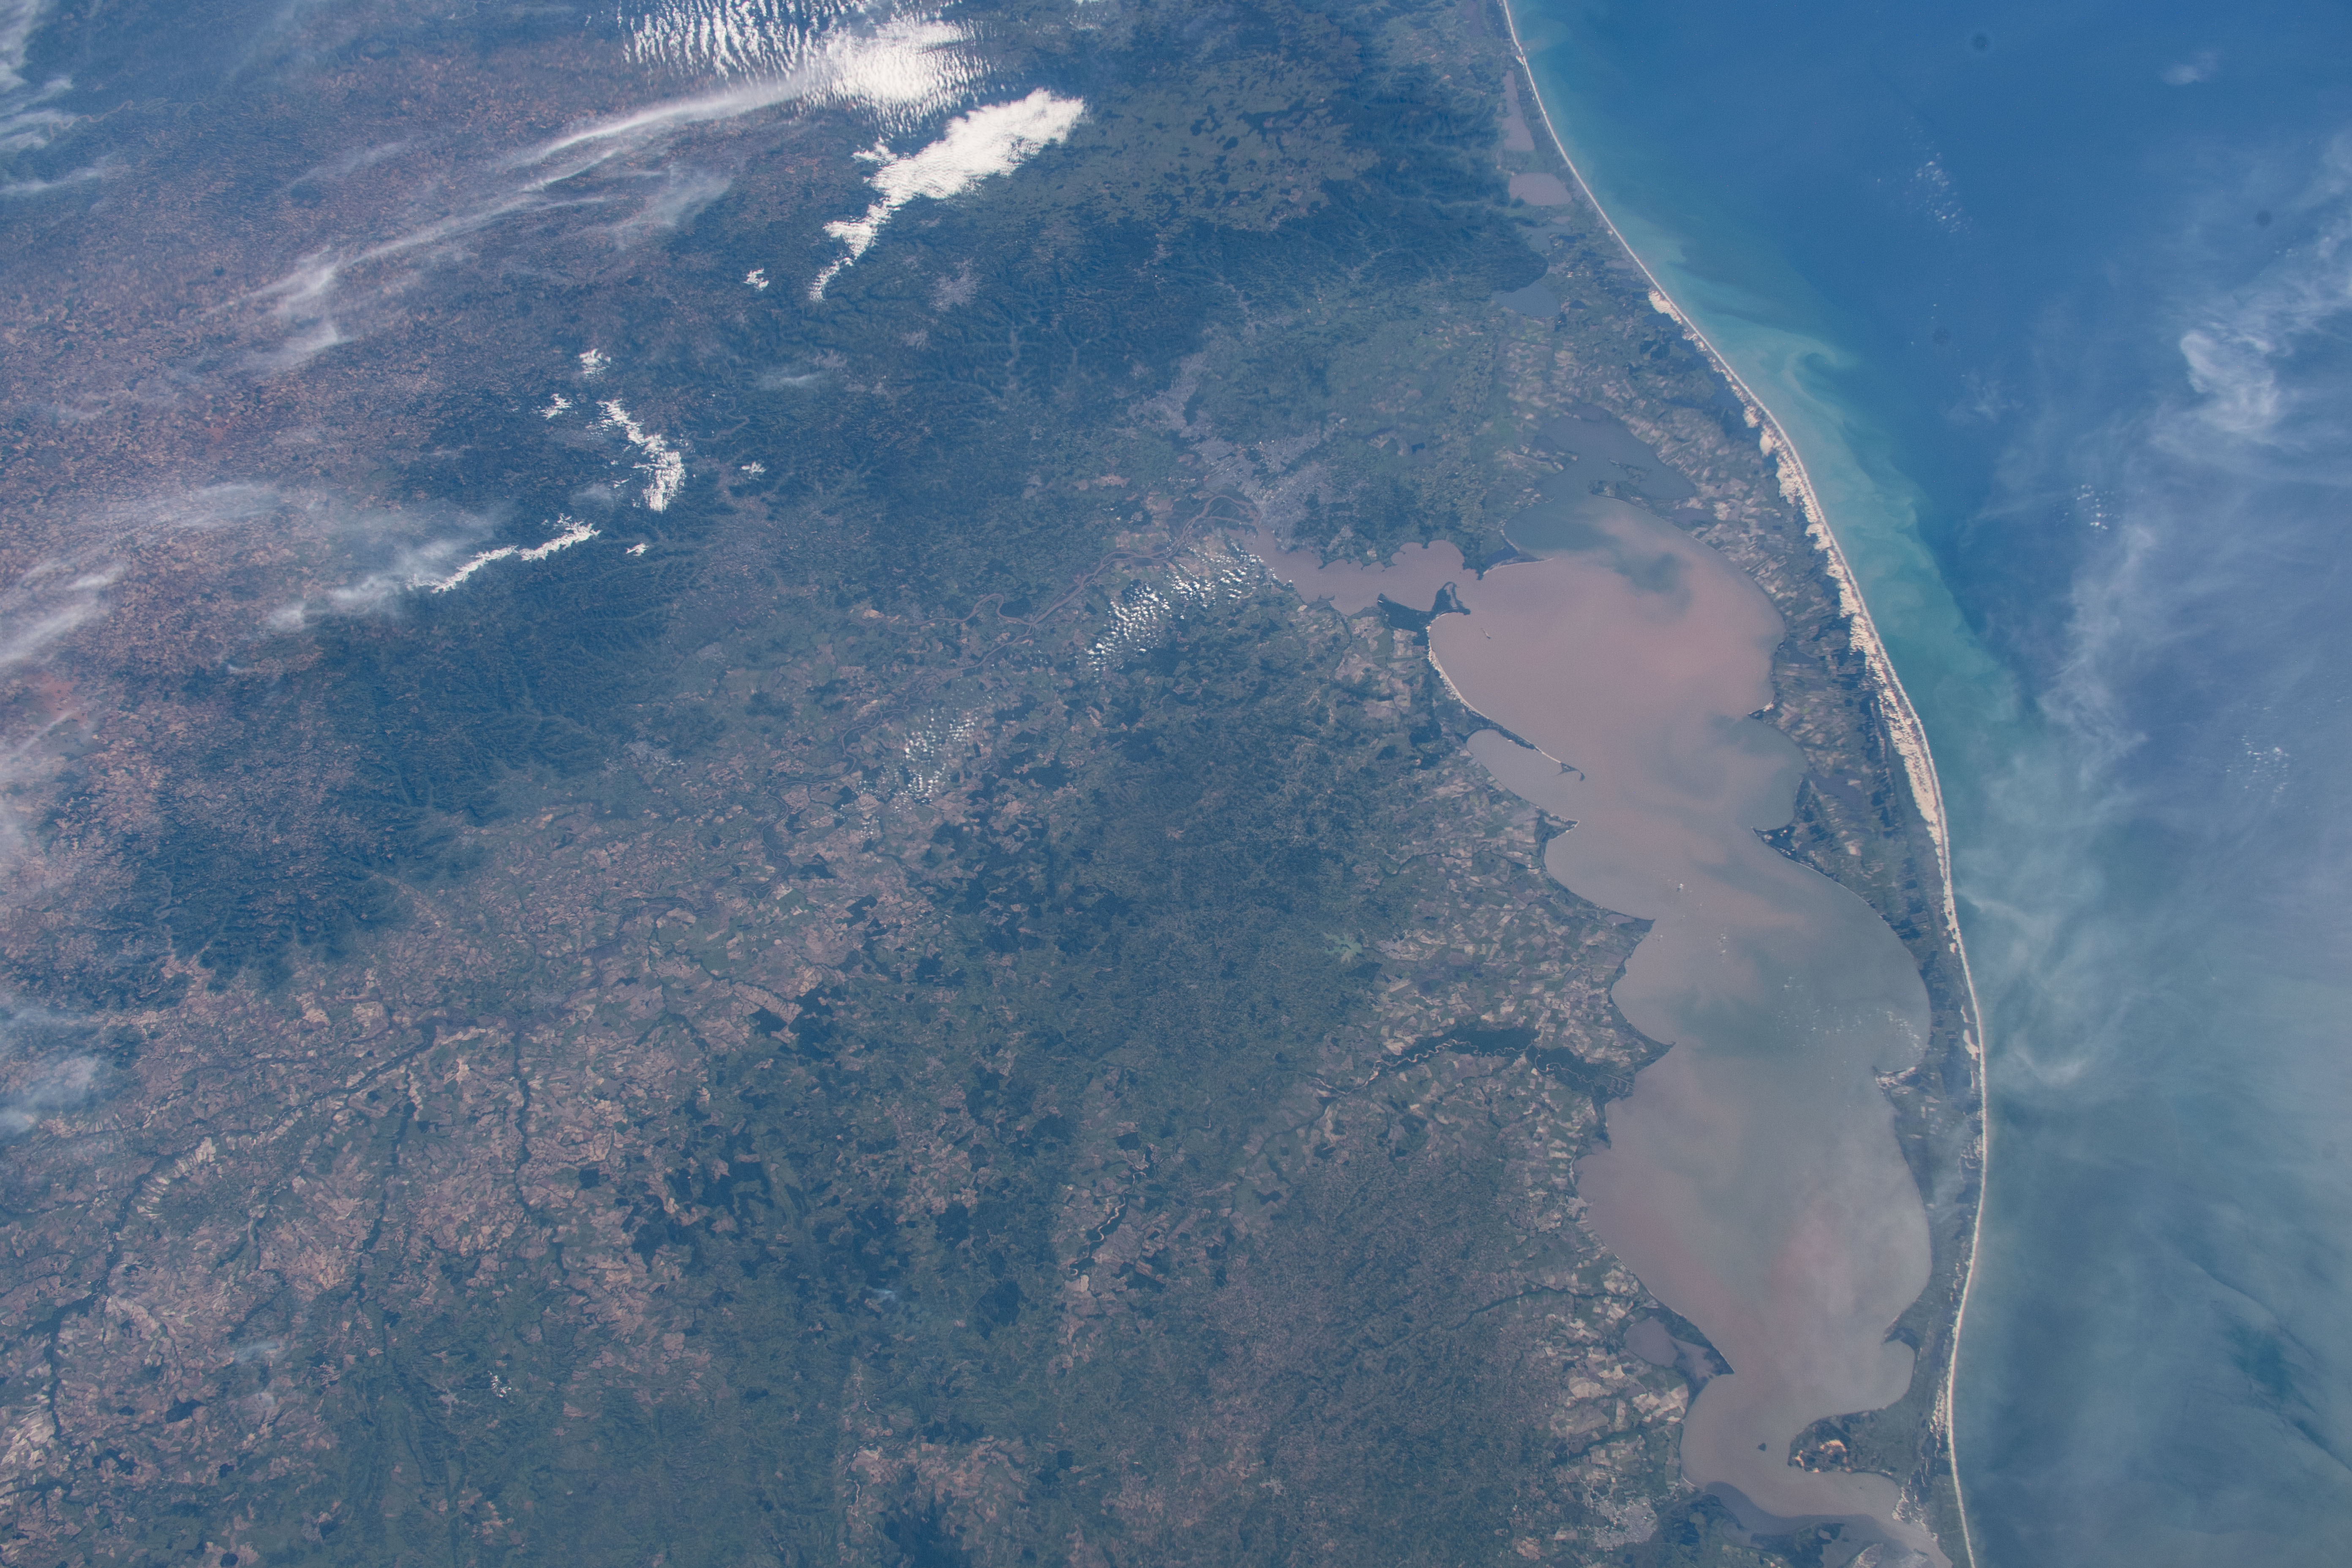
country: BRAZIL
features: LAGOA DOS PATOS, SERRA GERAL MOUNTAINS
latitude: -30.5
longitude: -52.0
